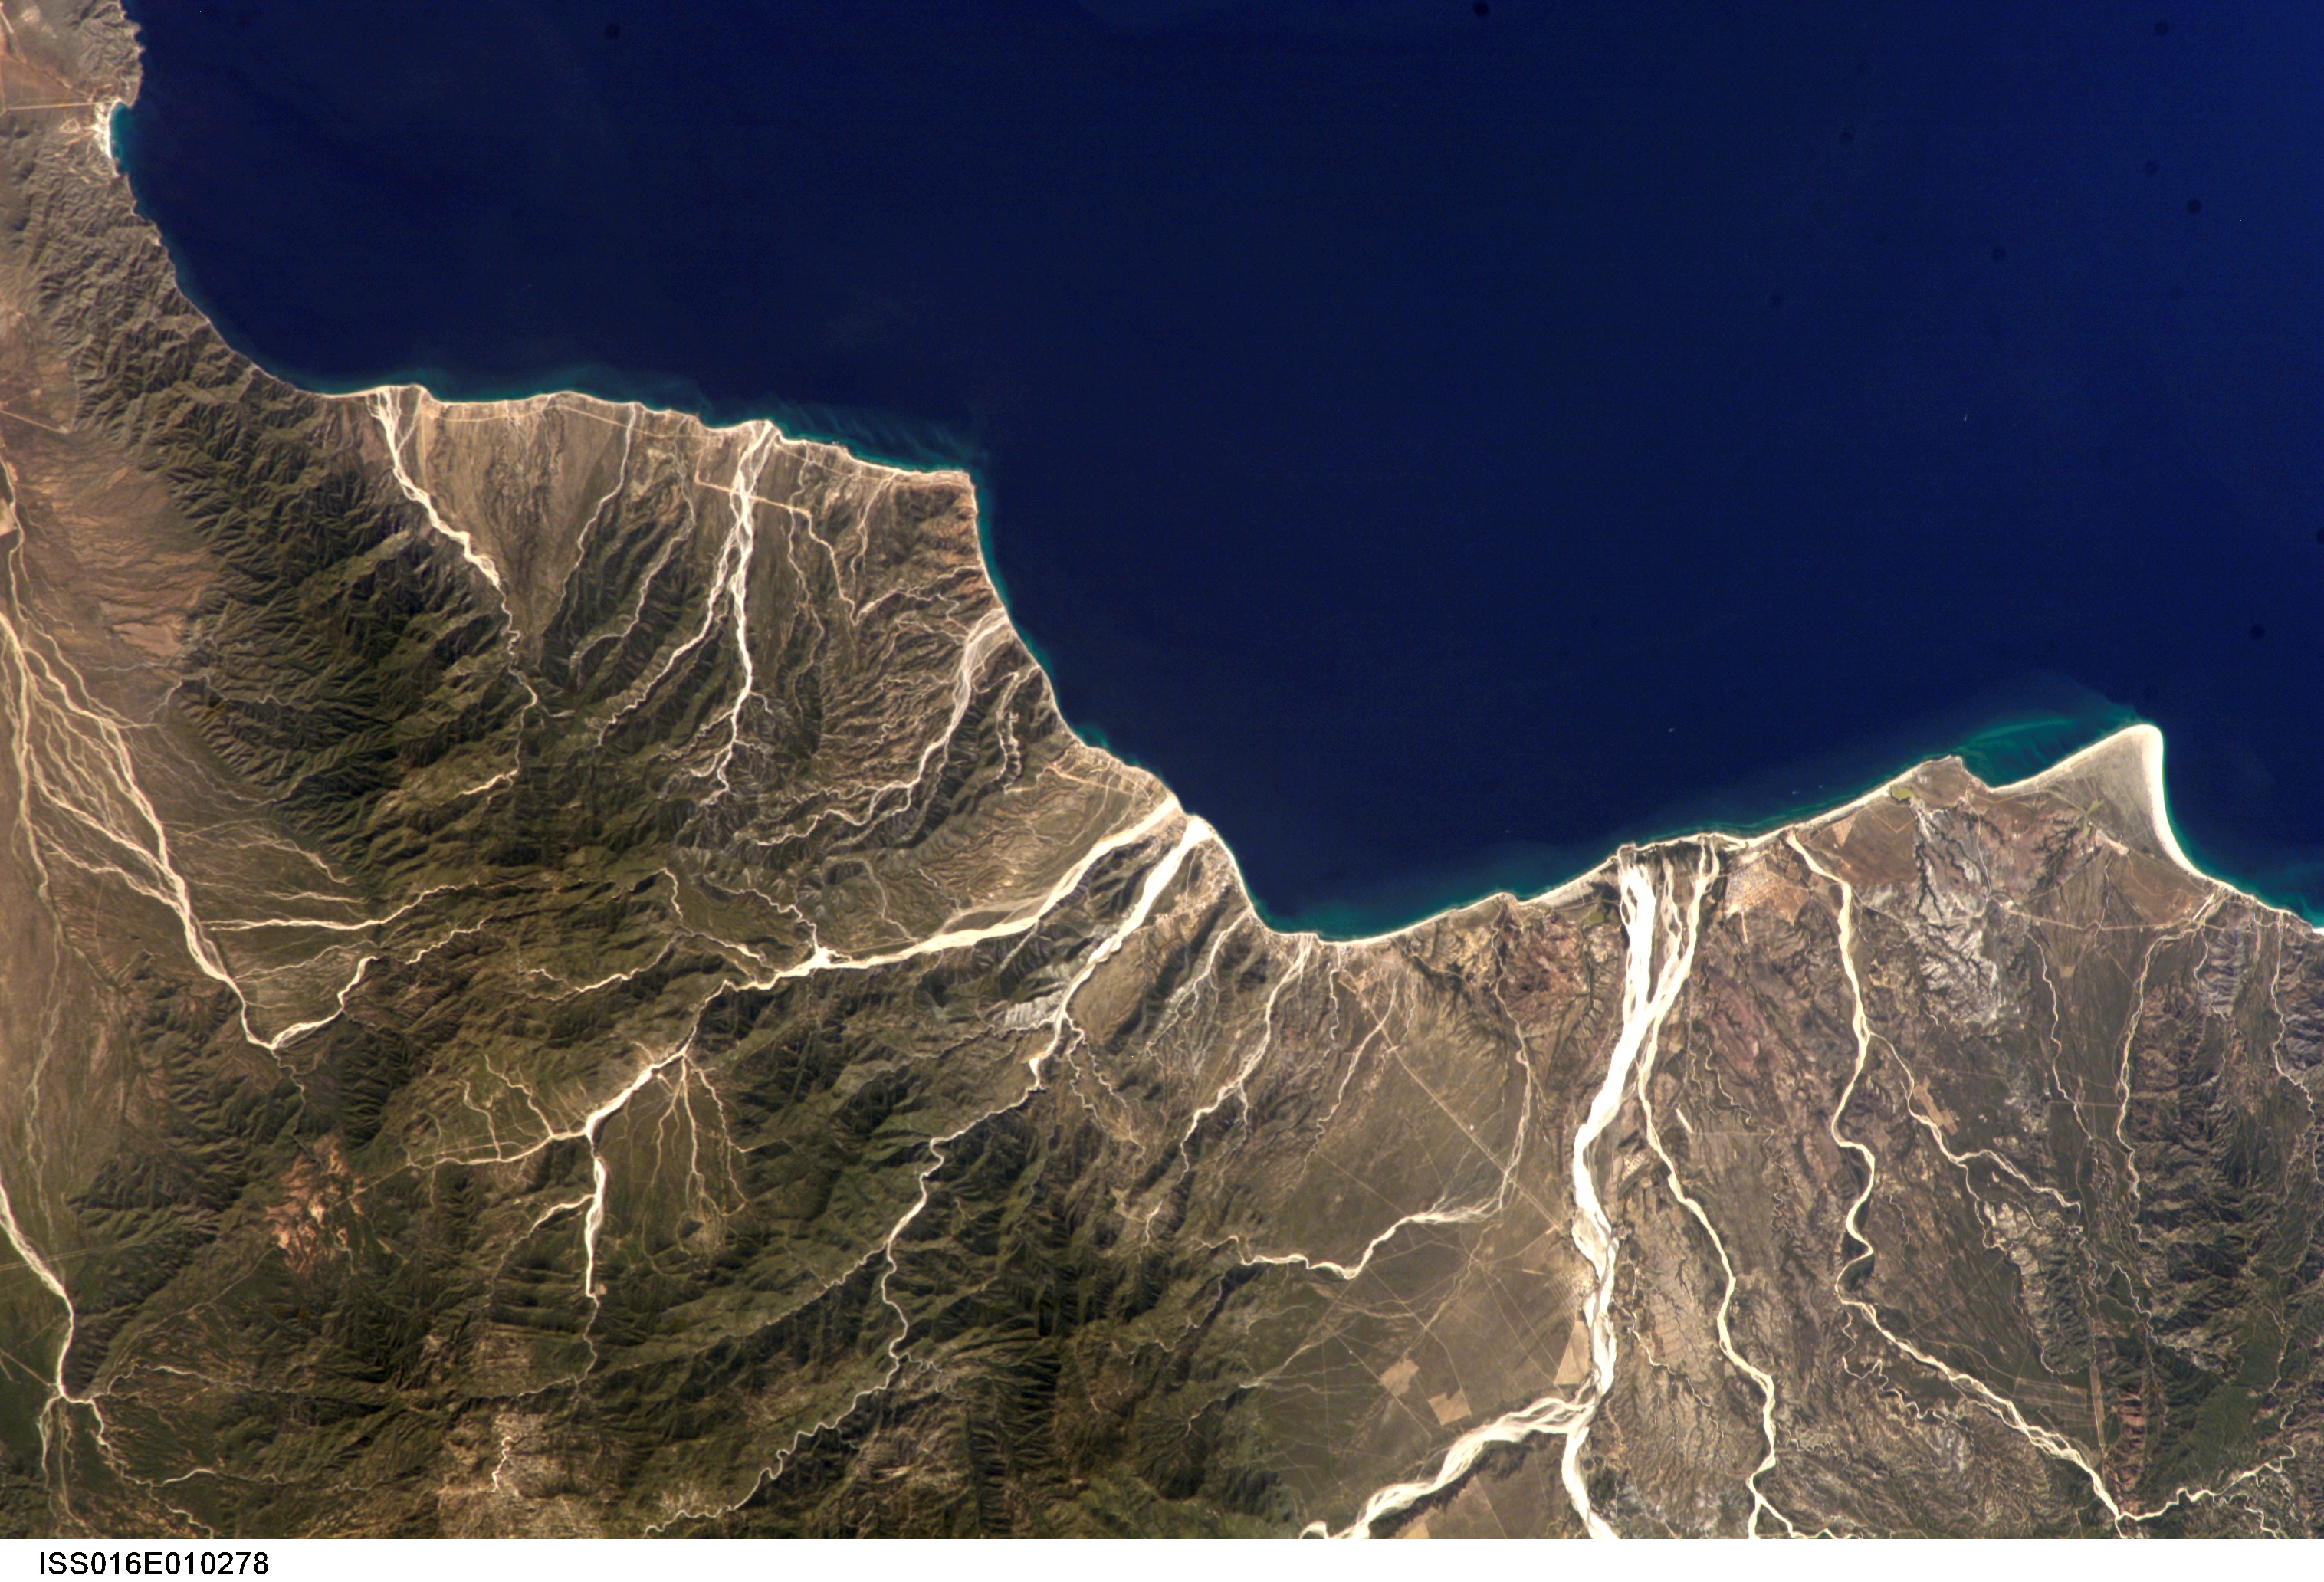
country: MEXICO
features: B. DE LAS PALMAS, MTS., RIVERS
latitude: 23.5
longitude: -109.5
